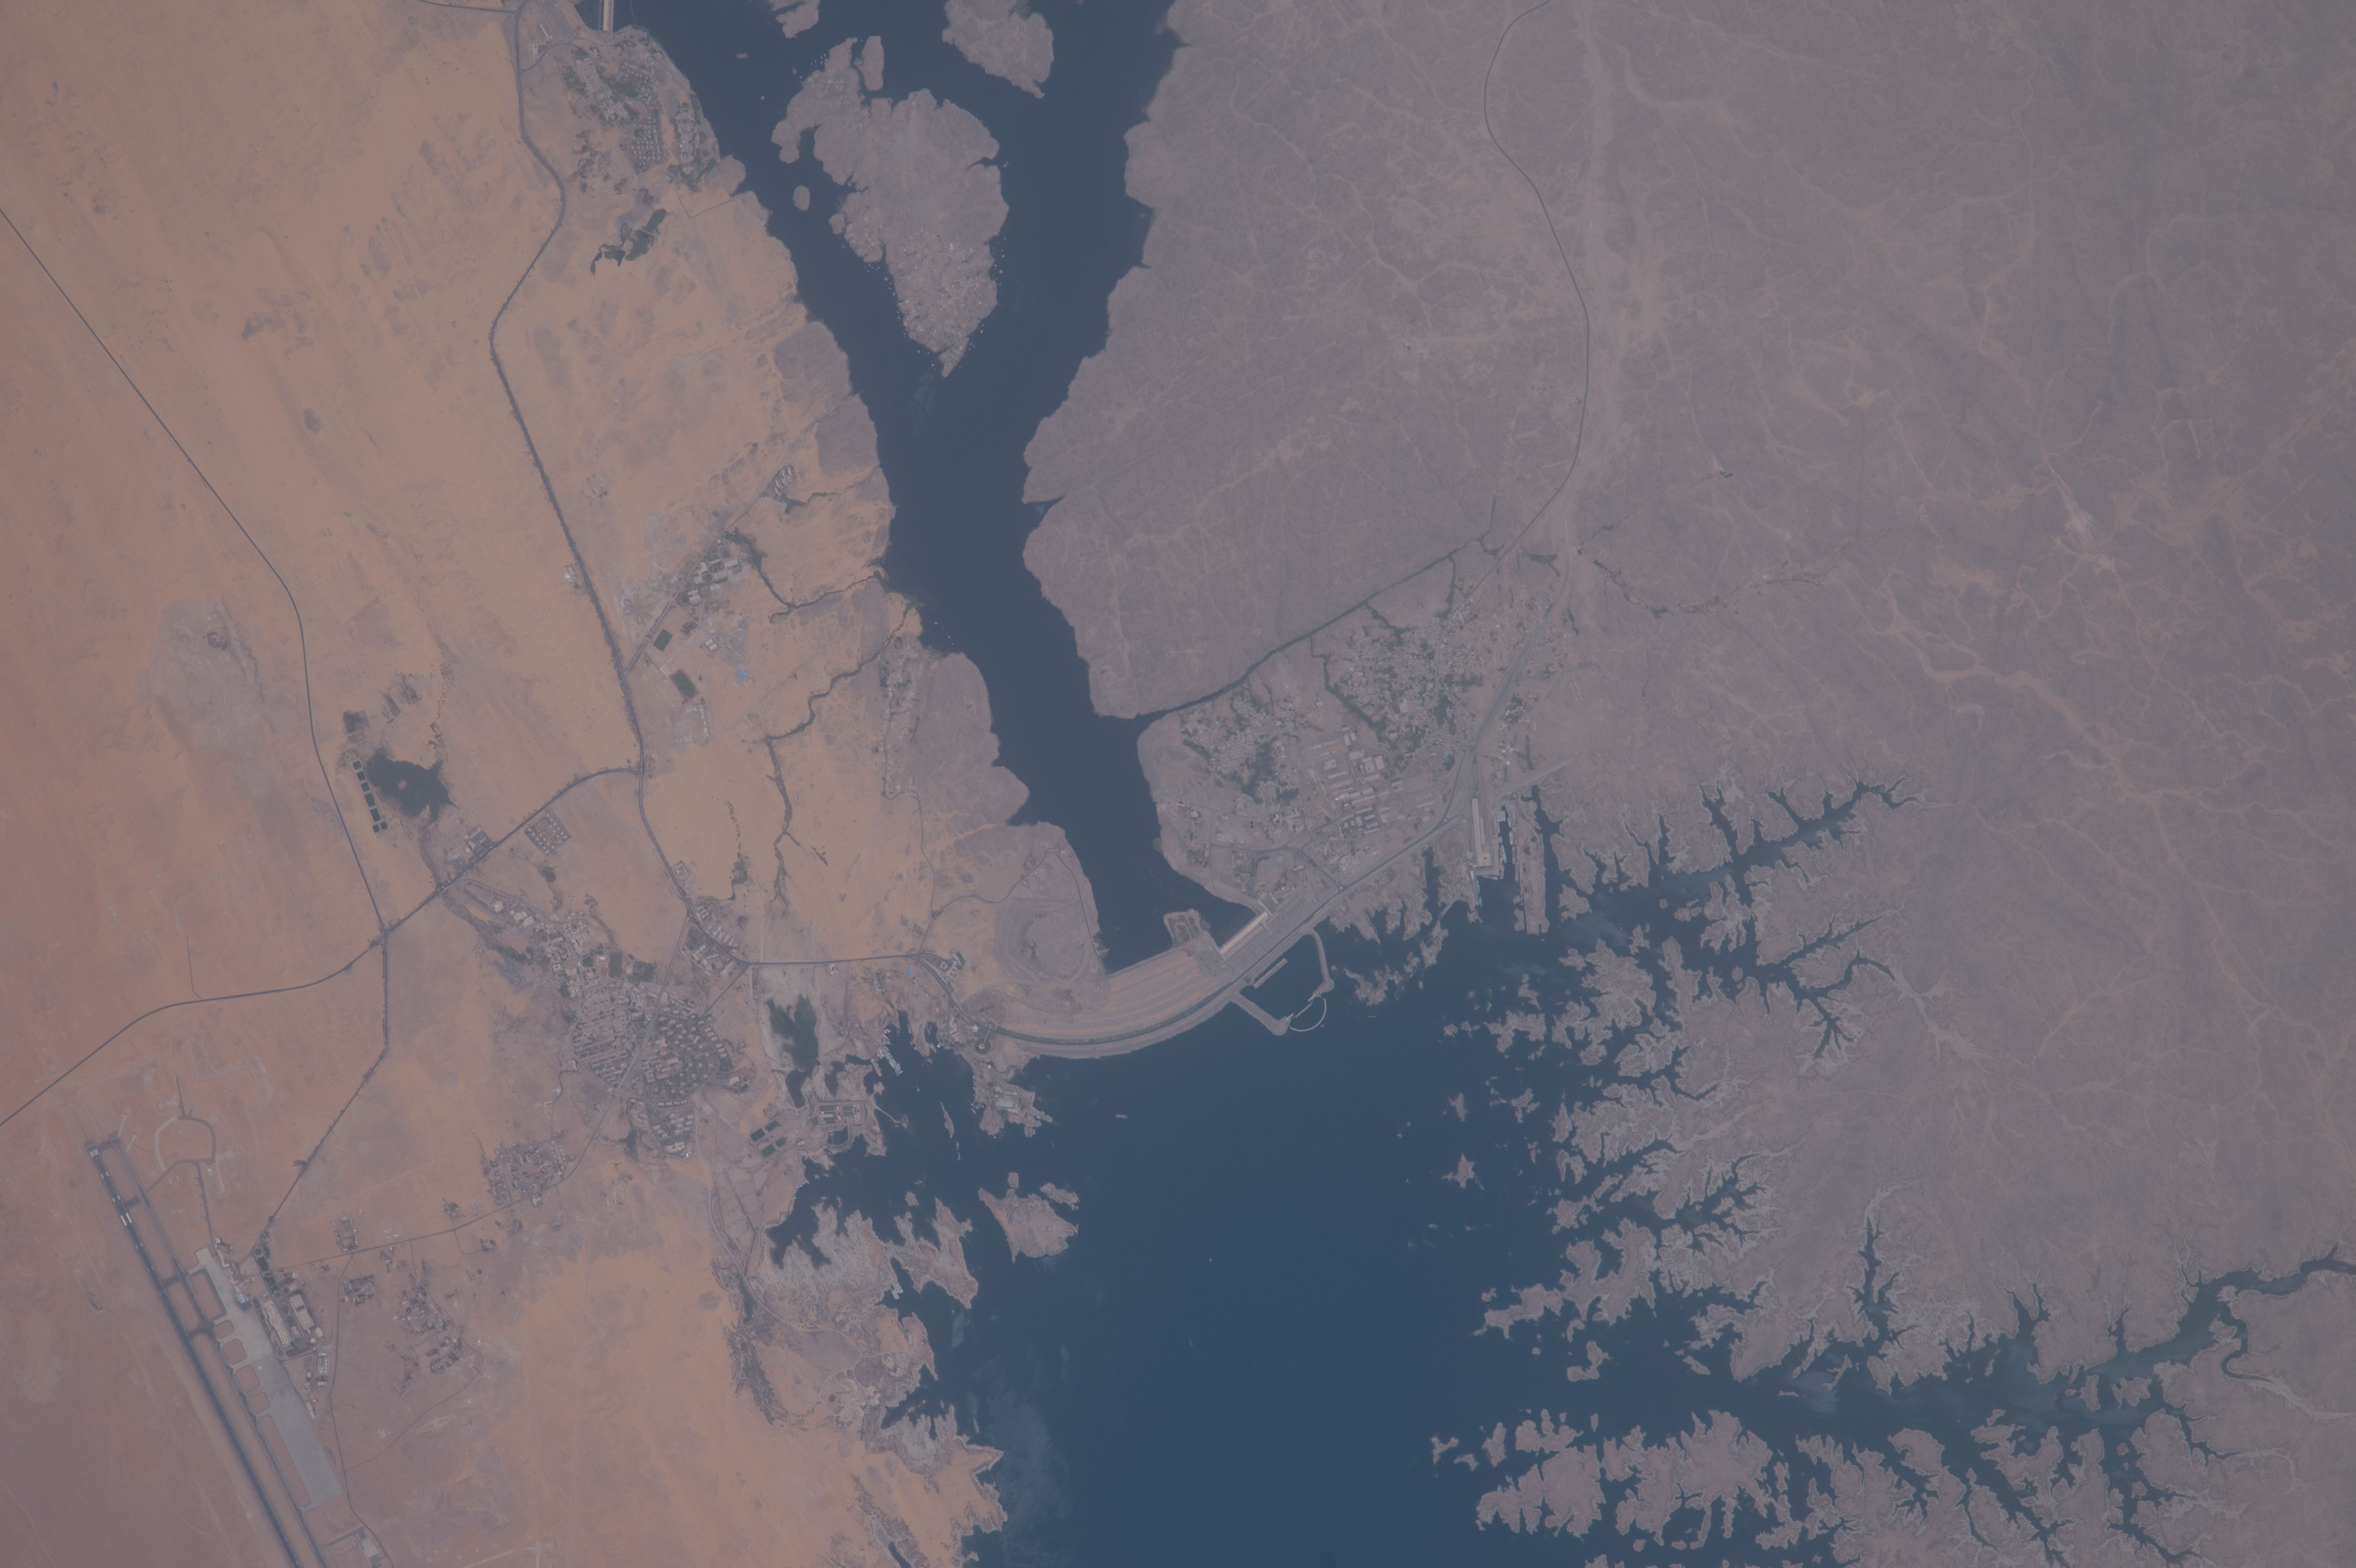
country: EGYPT
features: HIGH ASWAN DAM, LAKE NASSER, NILE RIVER, AIRPORT, ROADS
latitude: 24.0
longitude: 32.9
